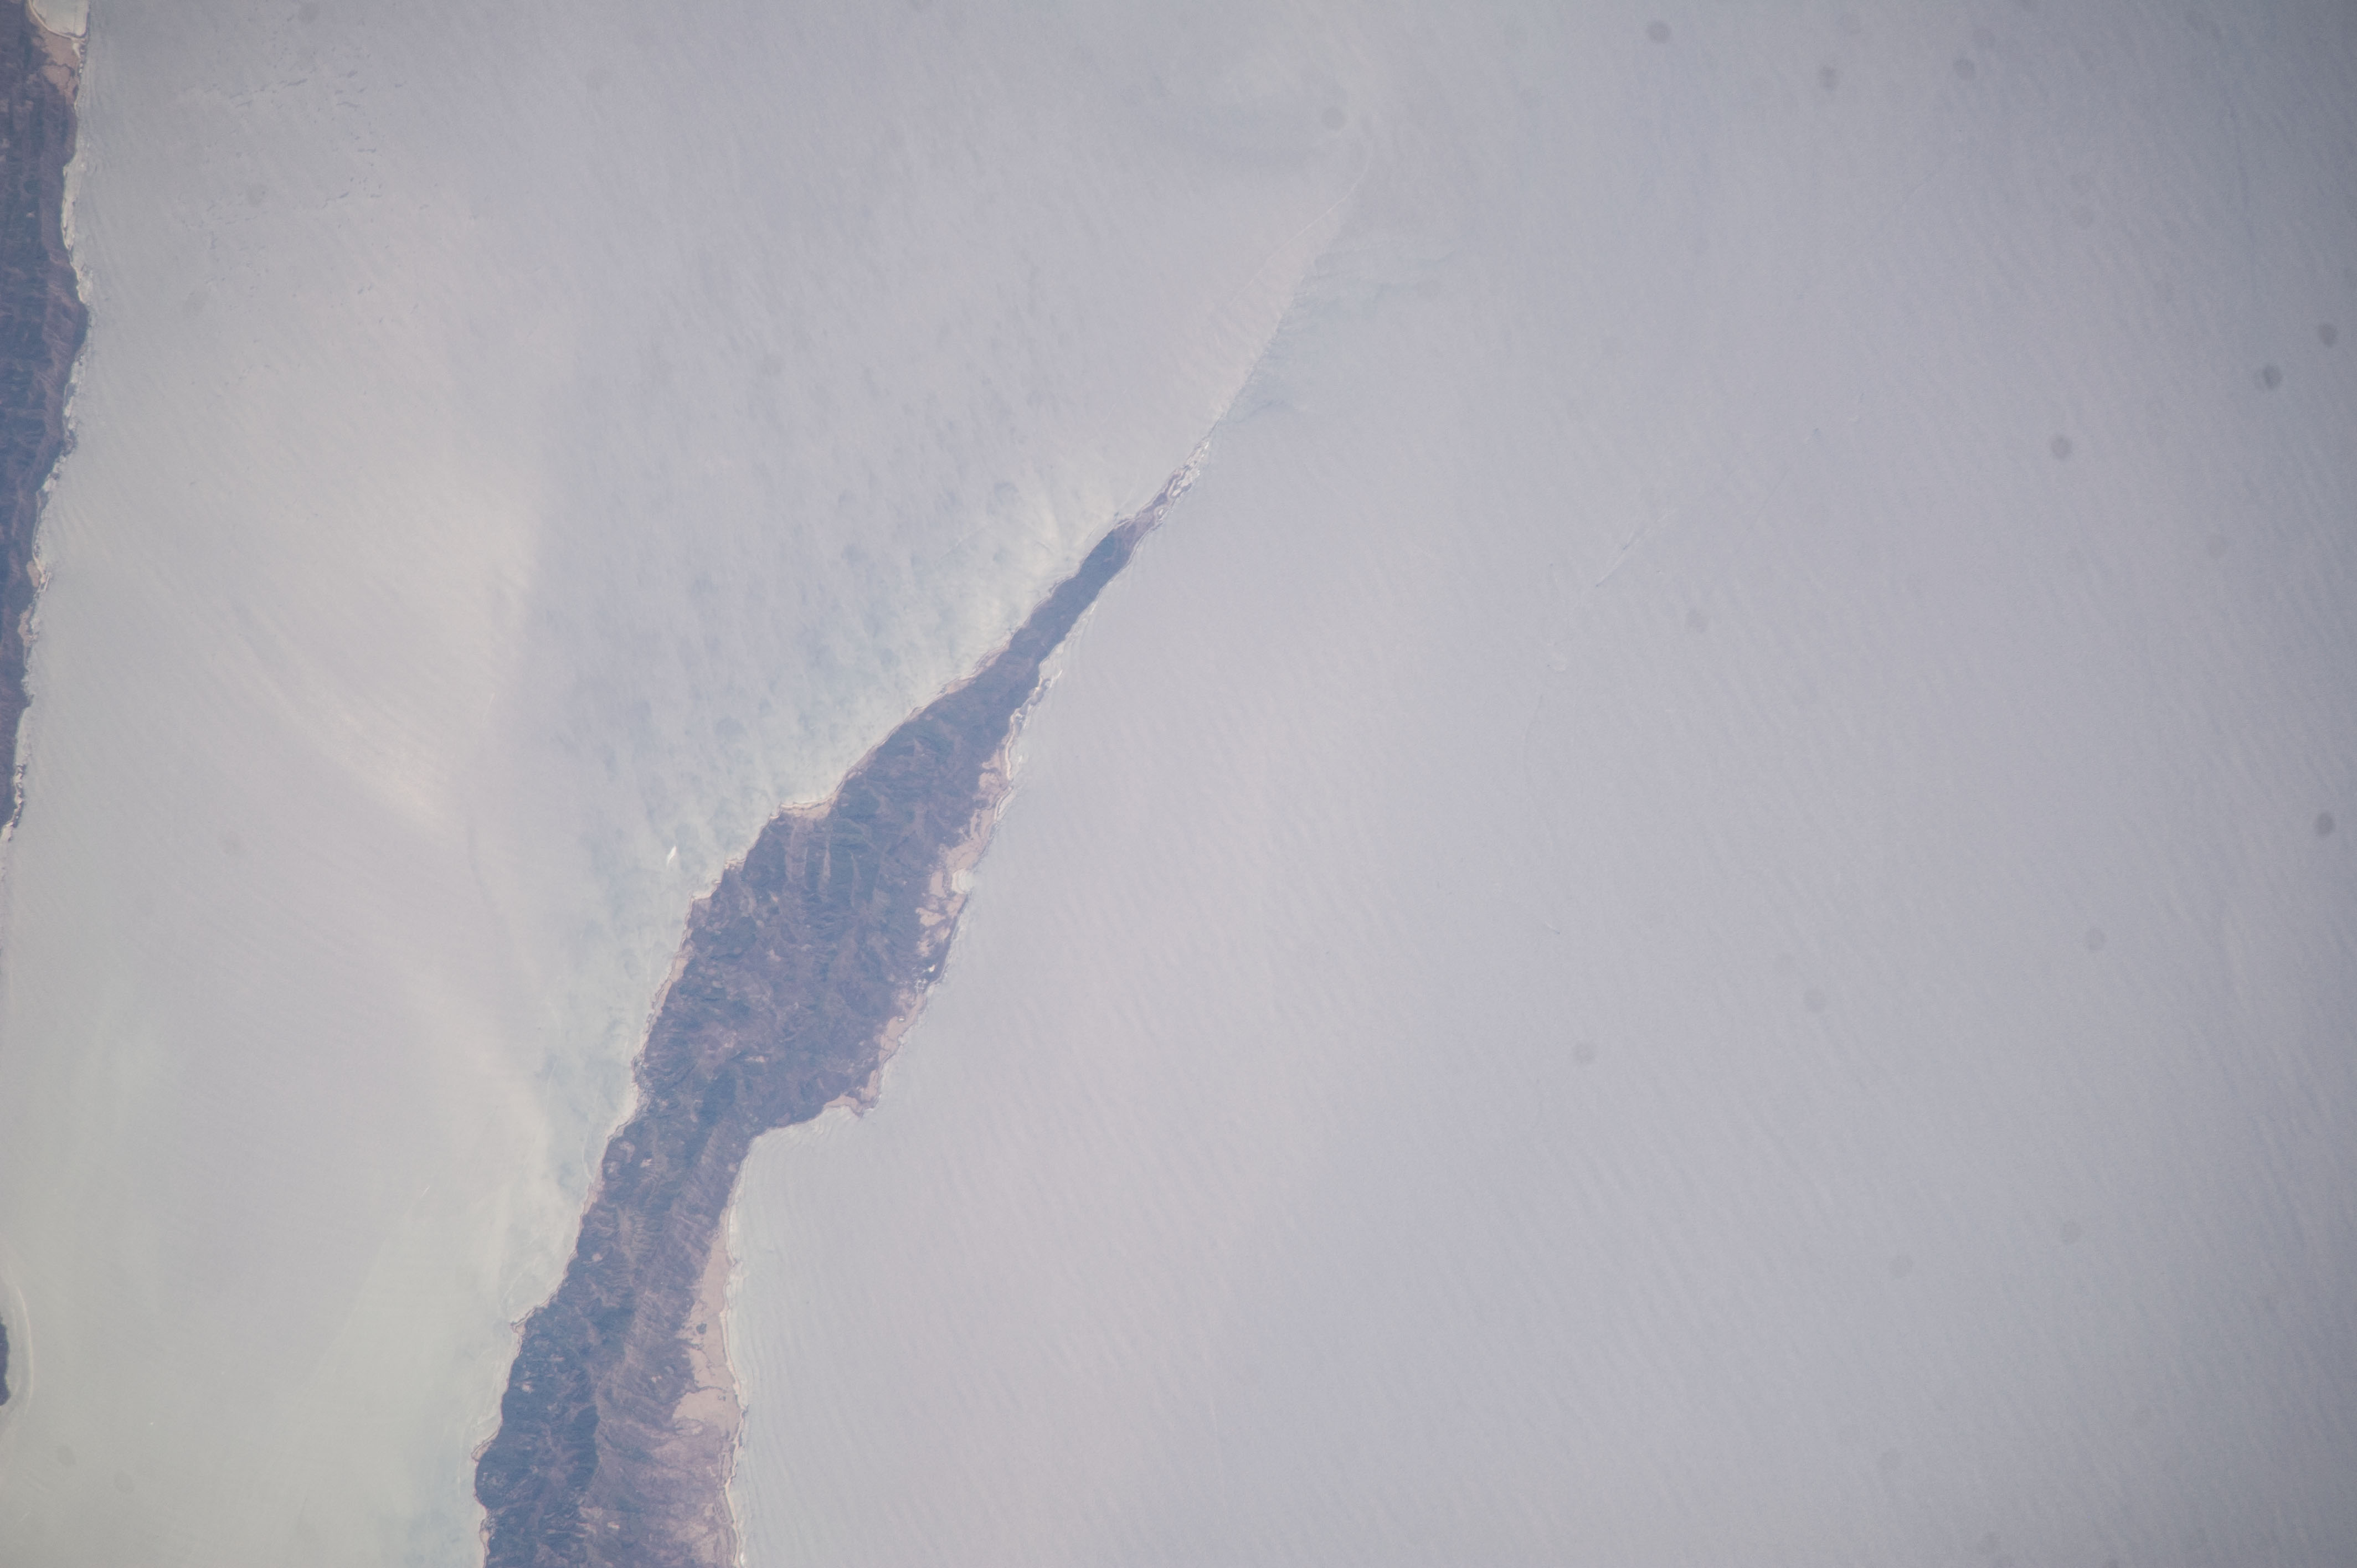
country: MYANMAR (BURMA)
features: S. MYENGU I., BAY OF BENGAL, RESEARCH STR., HILLS, FOREST, GLINT
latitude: 19.8
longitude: 93.0
